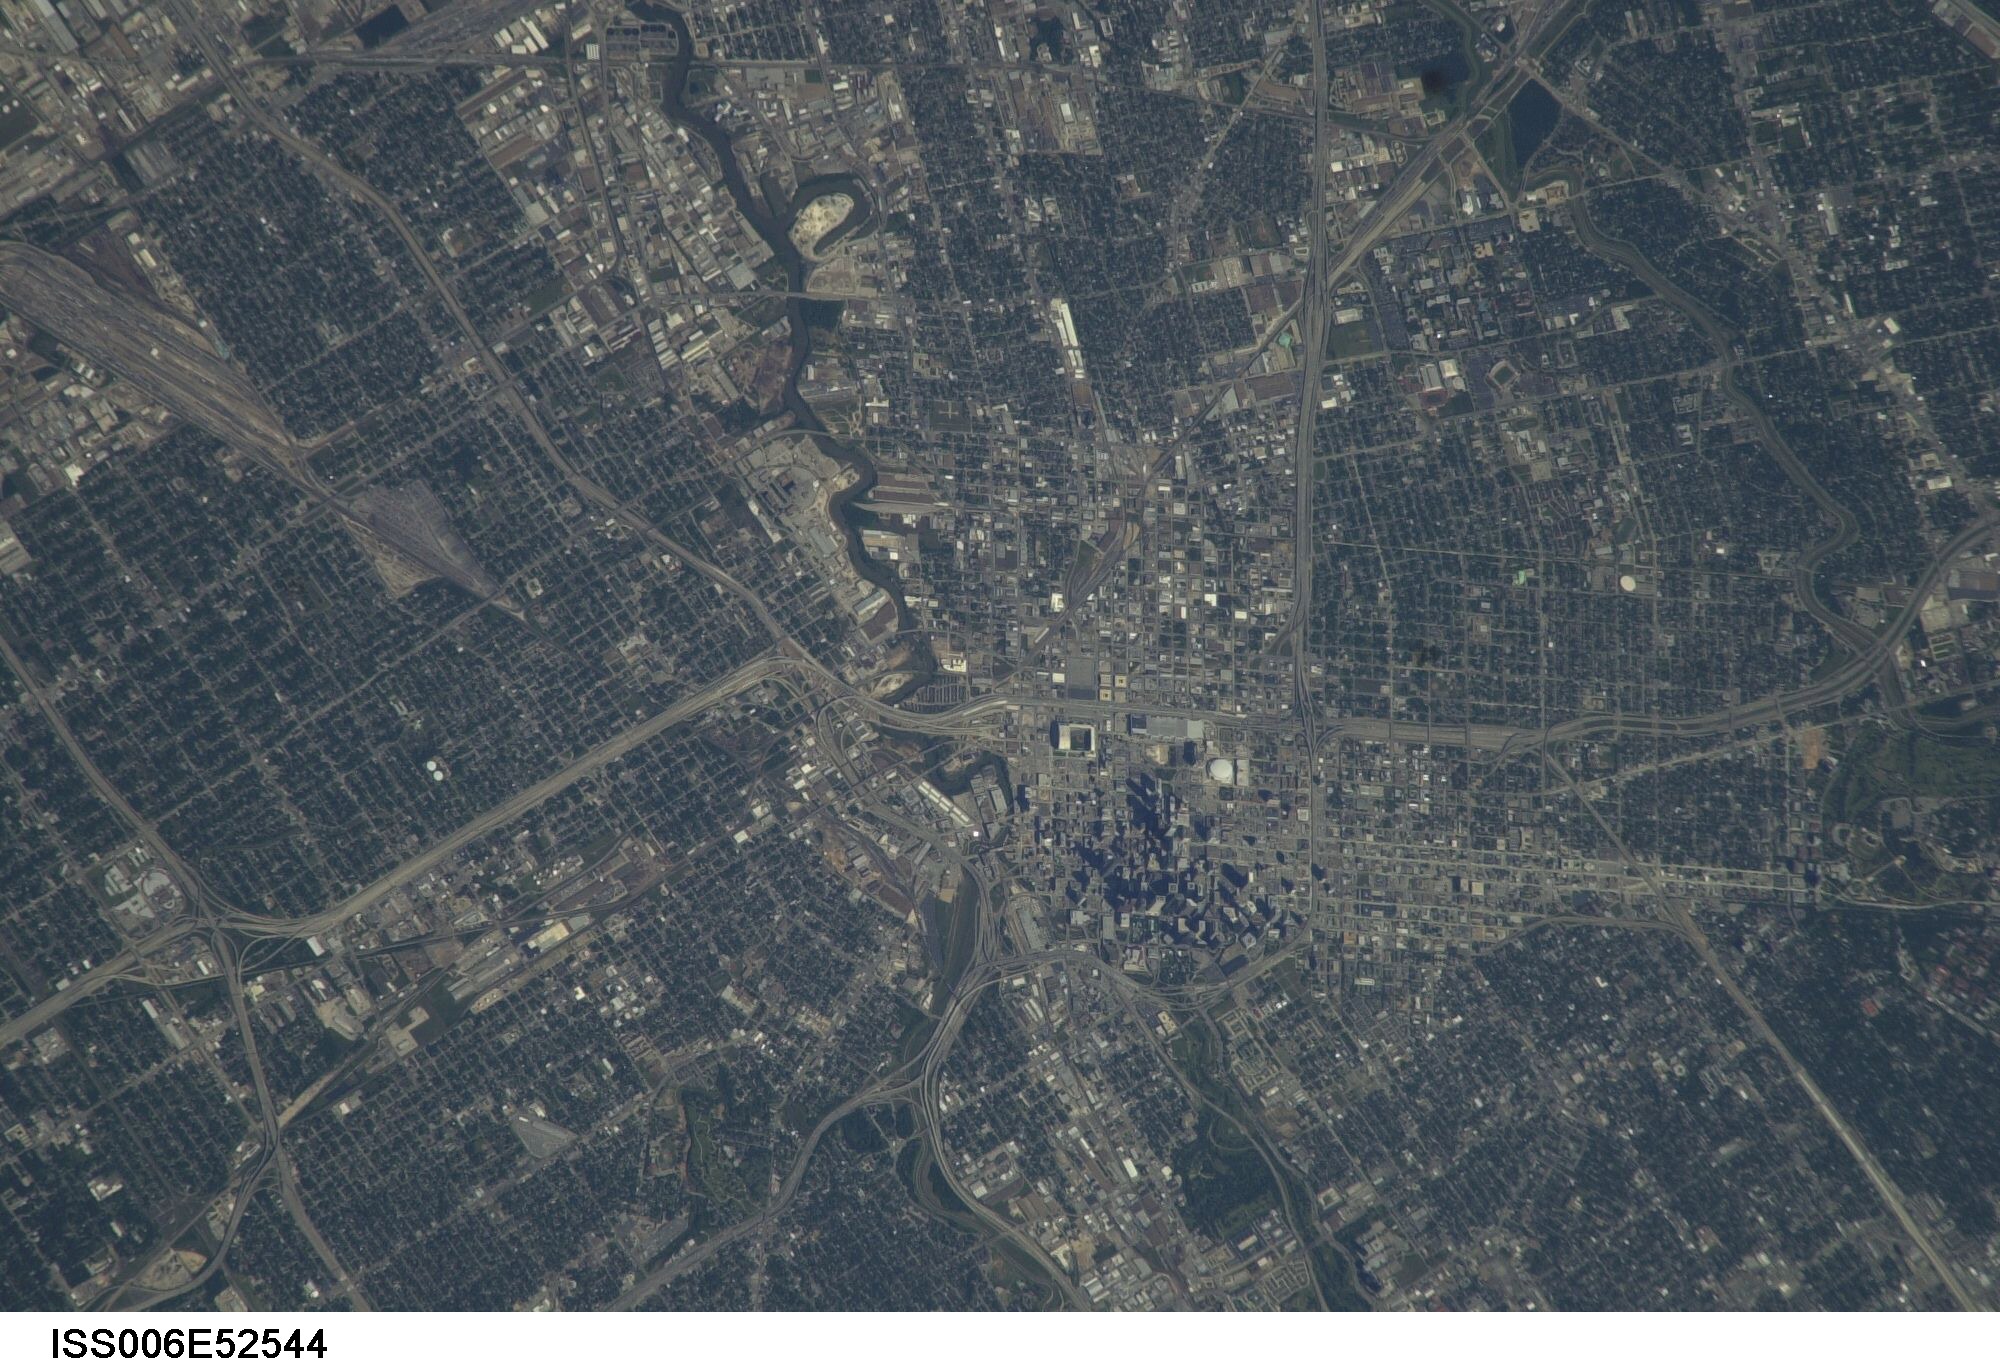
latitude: 29.7
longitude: -95.4
